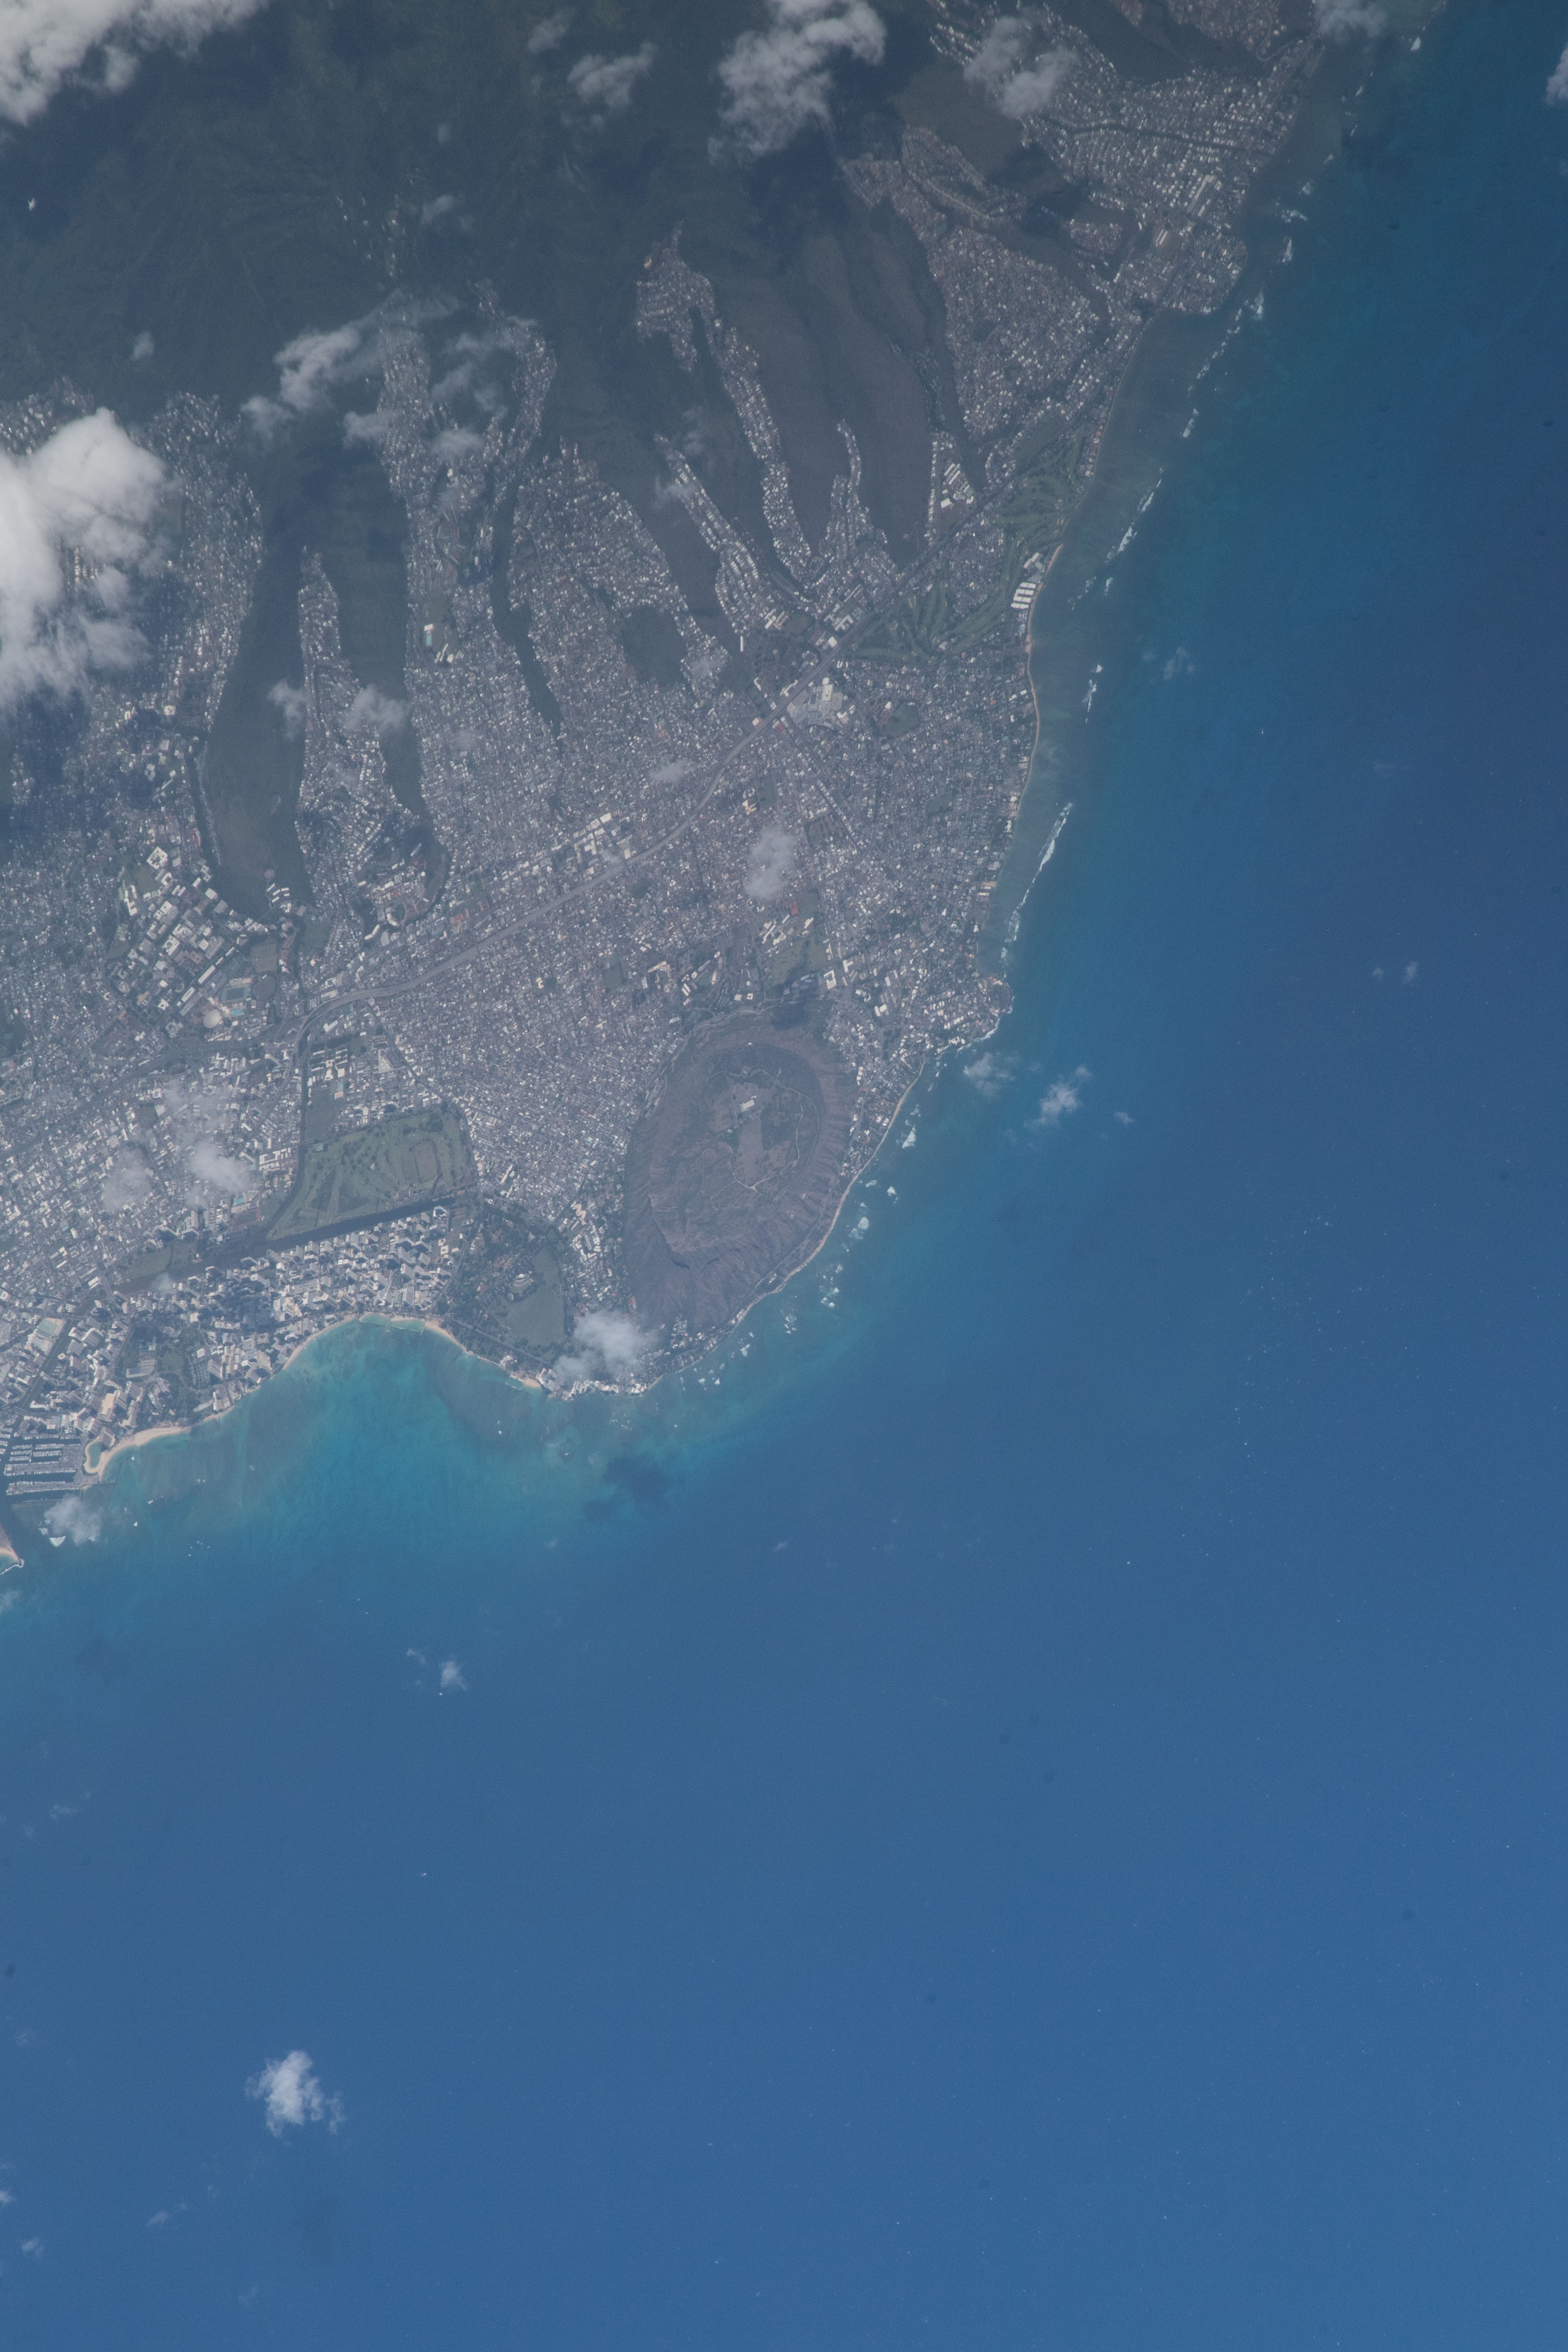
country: USA-HAWAII
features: HONOLULU, DIAMOND HEAD BEACH PARK, ALA WAI GOLF COURSE
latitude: 21.2
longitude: -157.8
